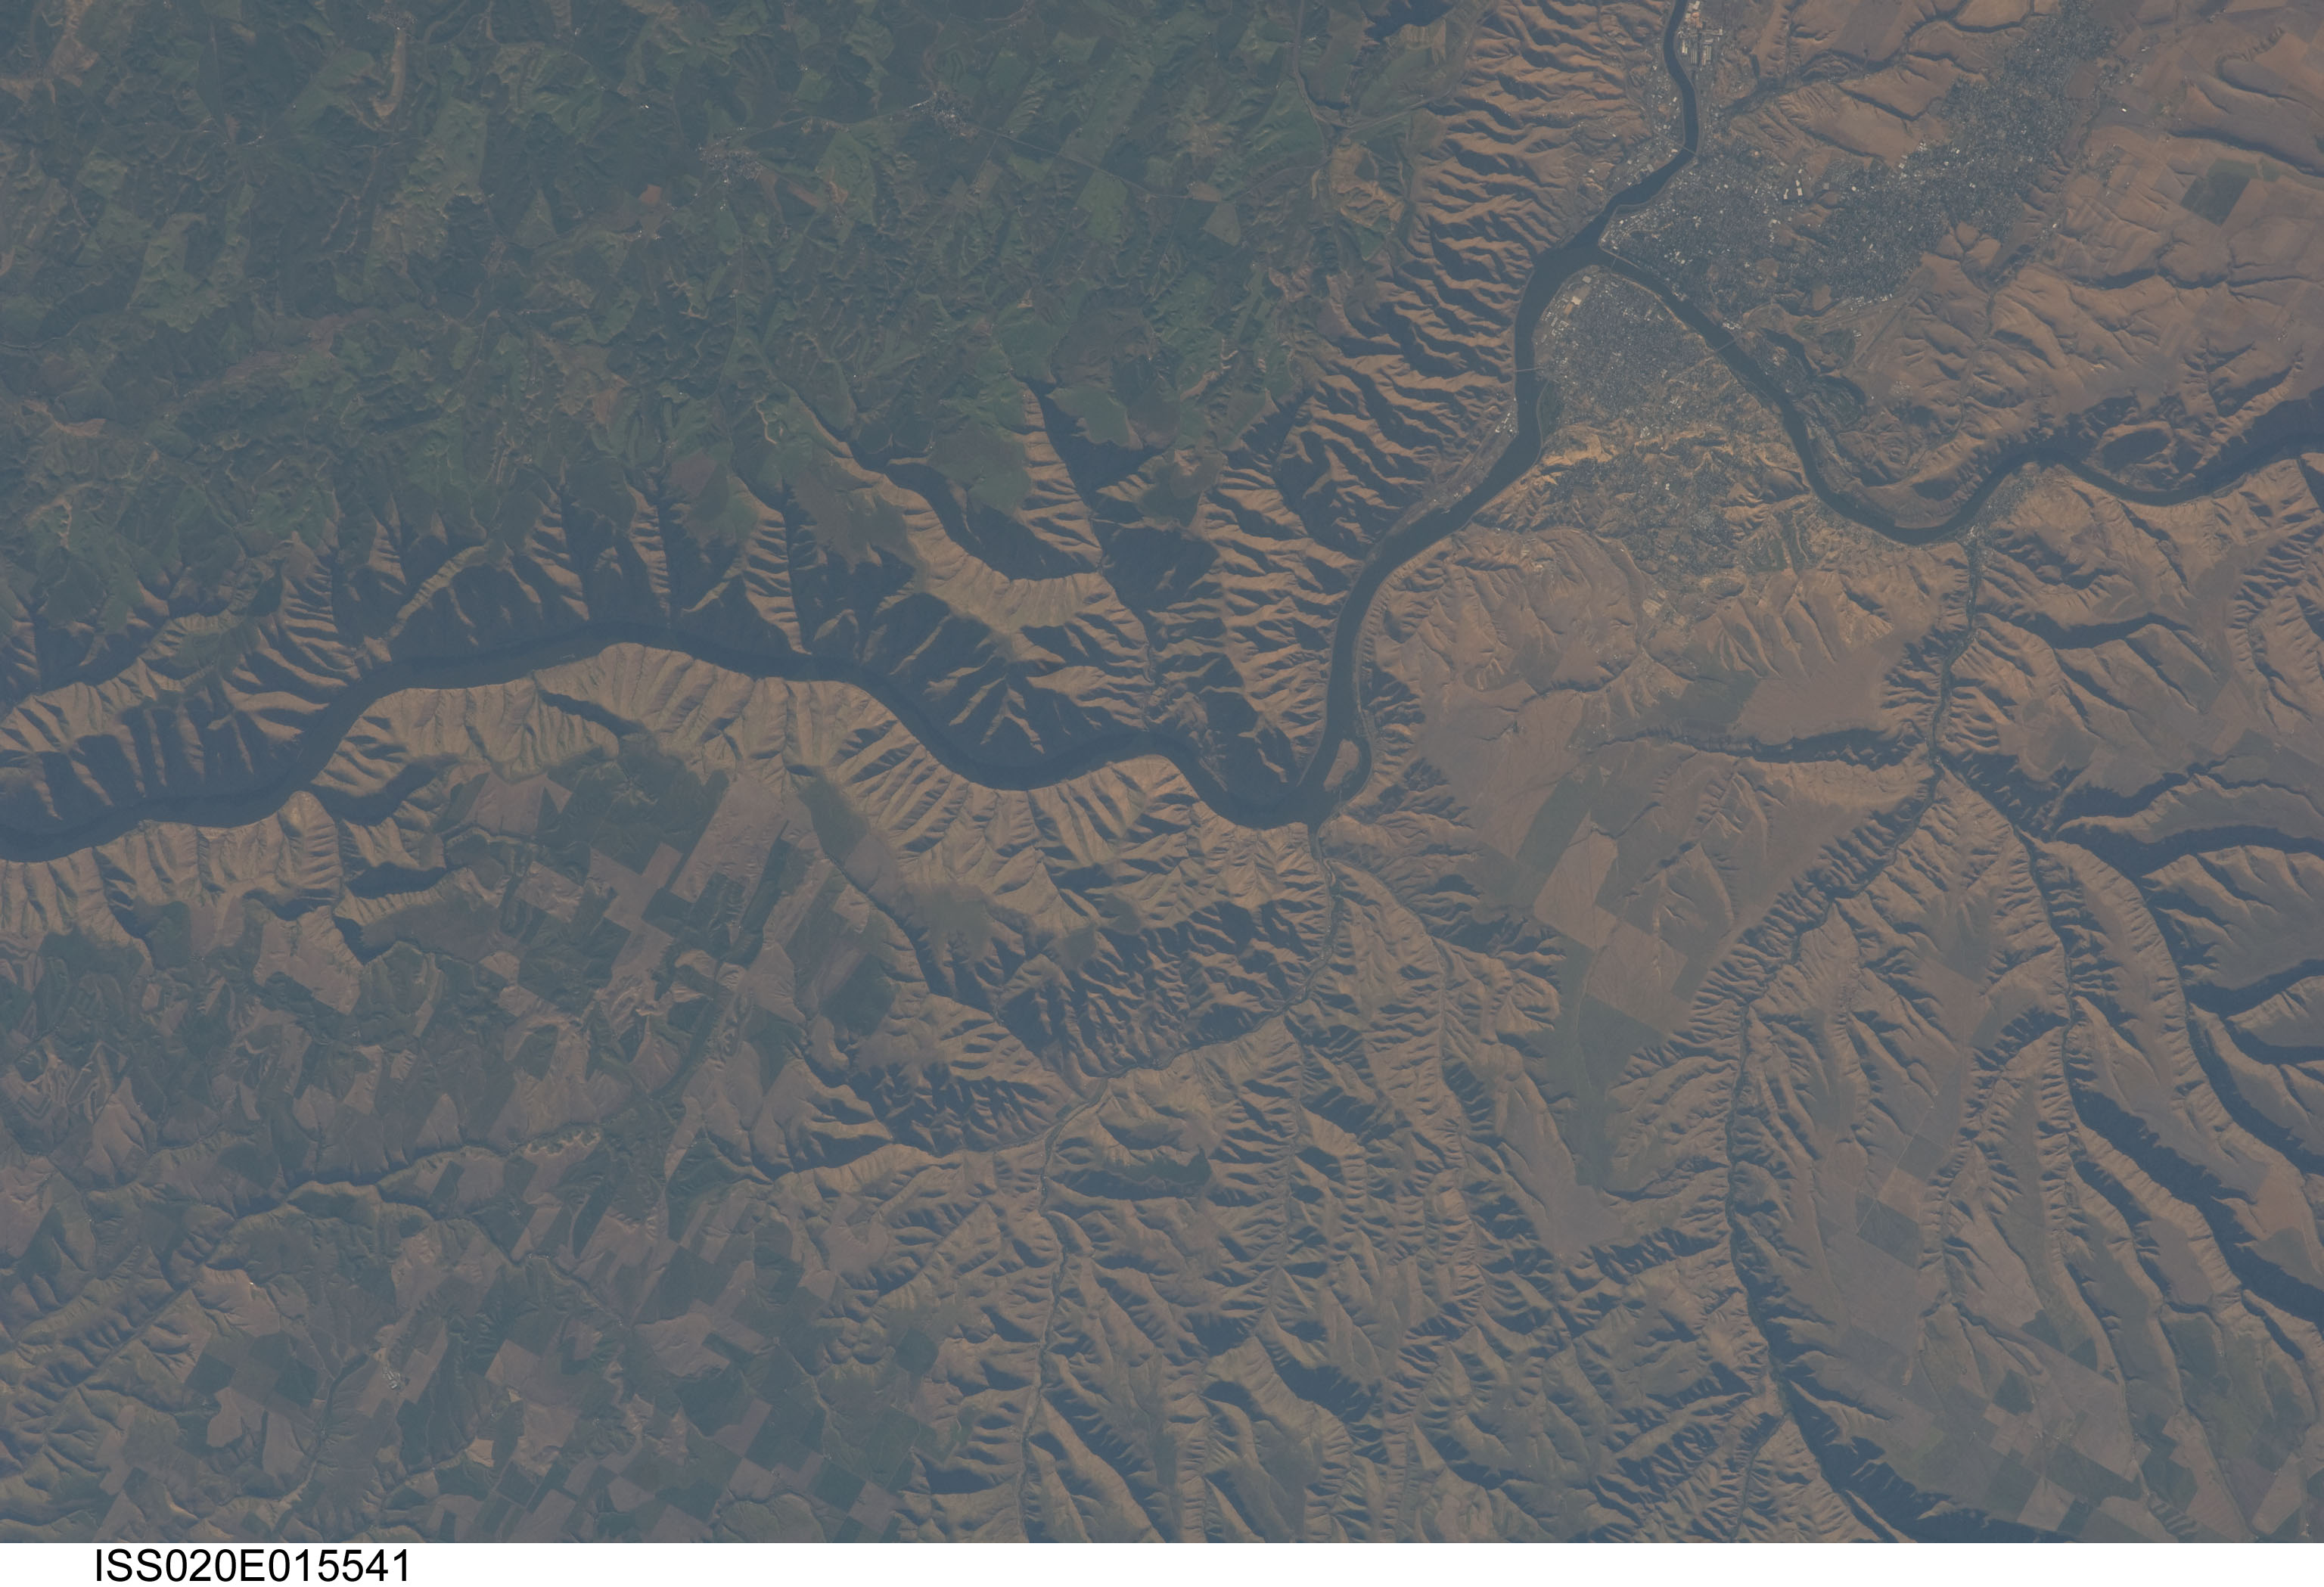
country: USA-WASHINGTON
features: LEWISTON,SNAKE RIVER
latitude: 46.4
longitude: -117.2
